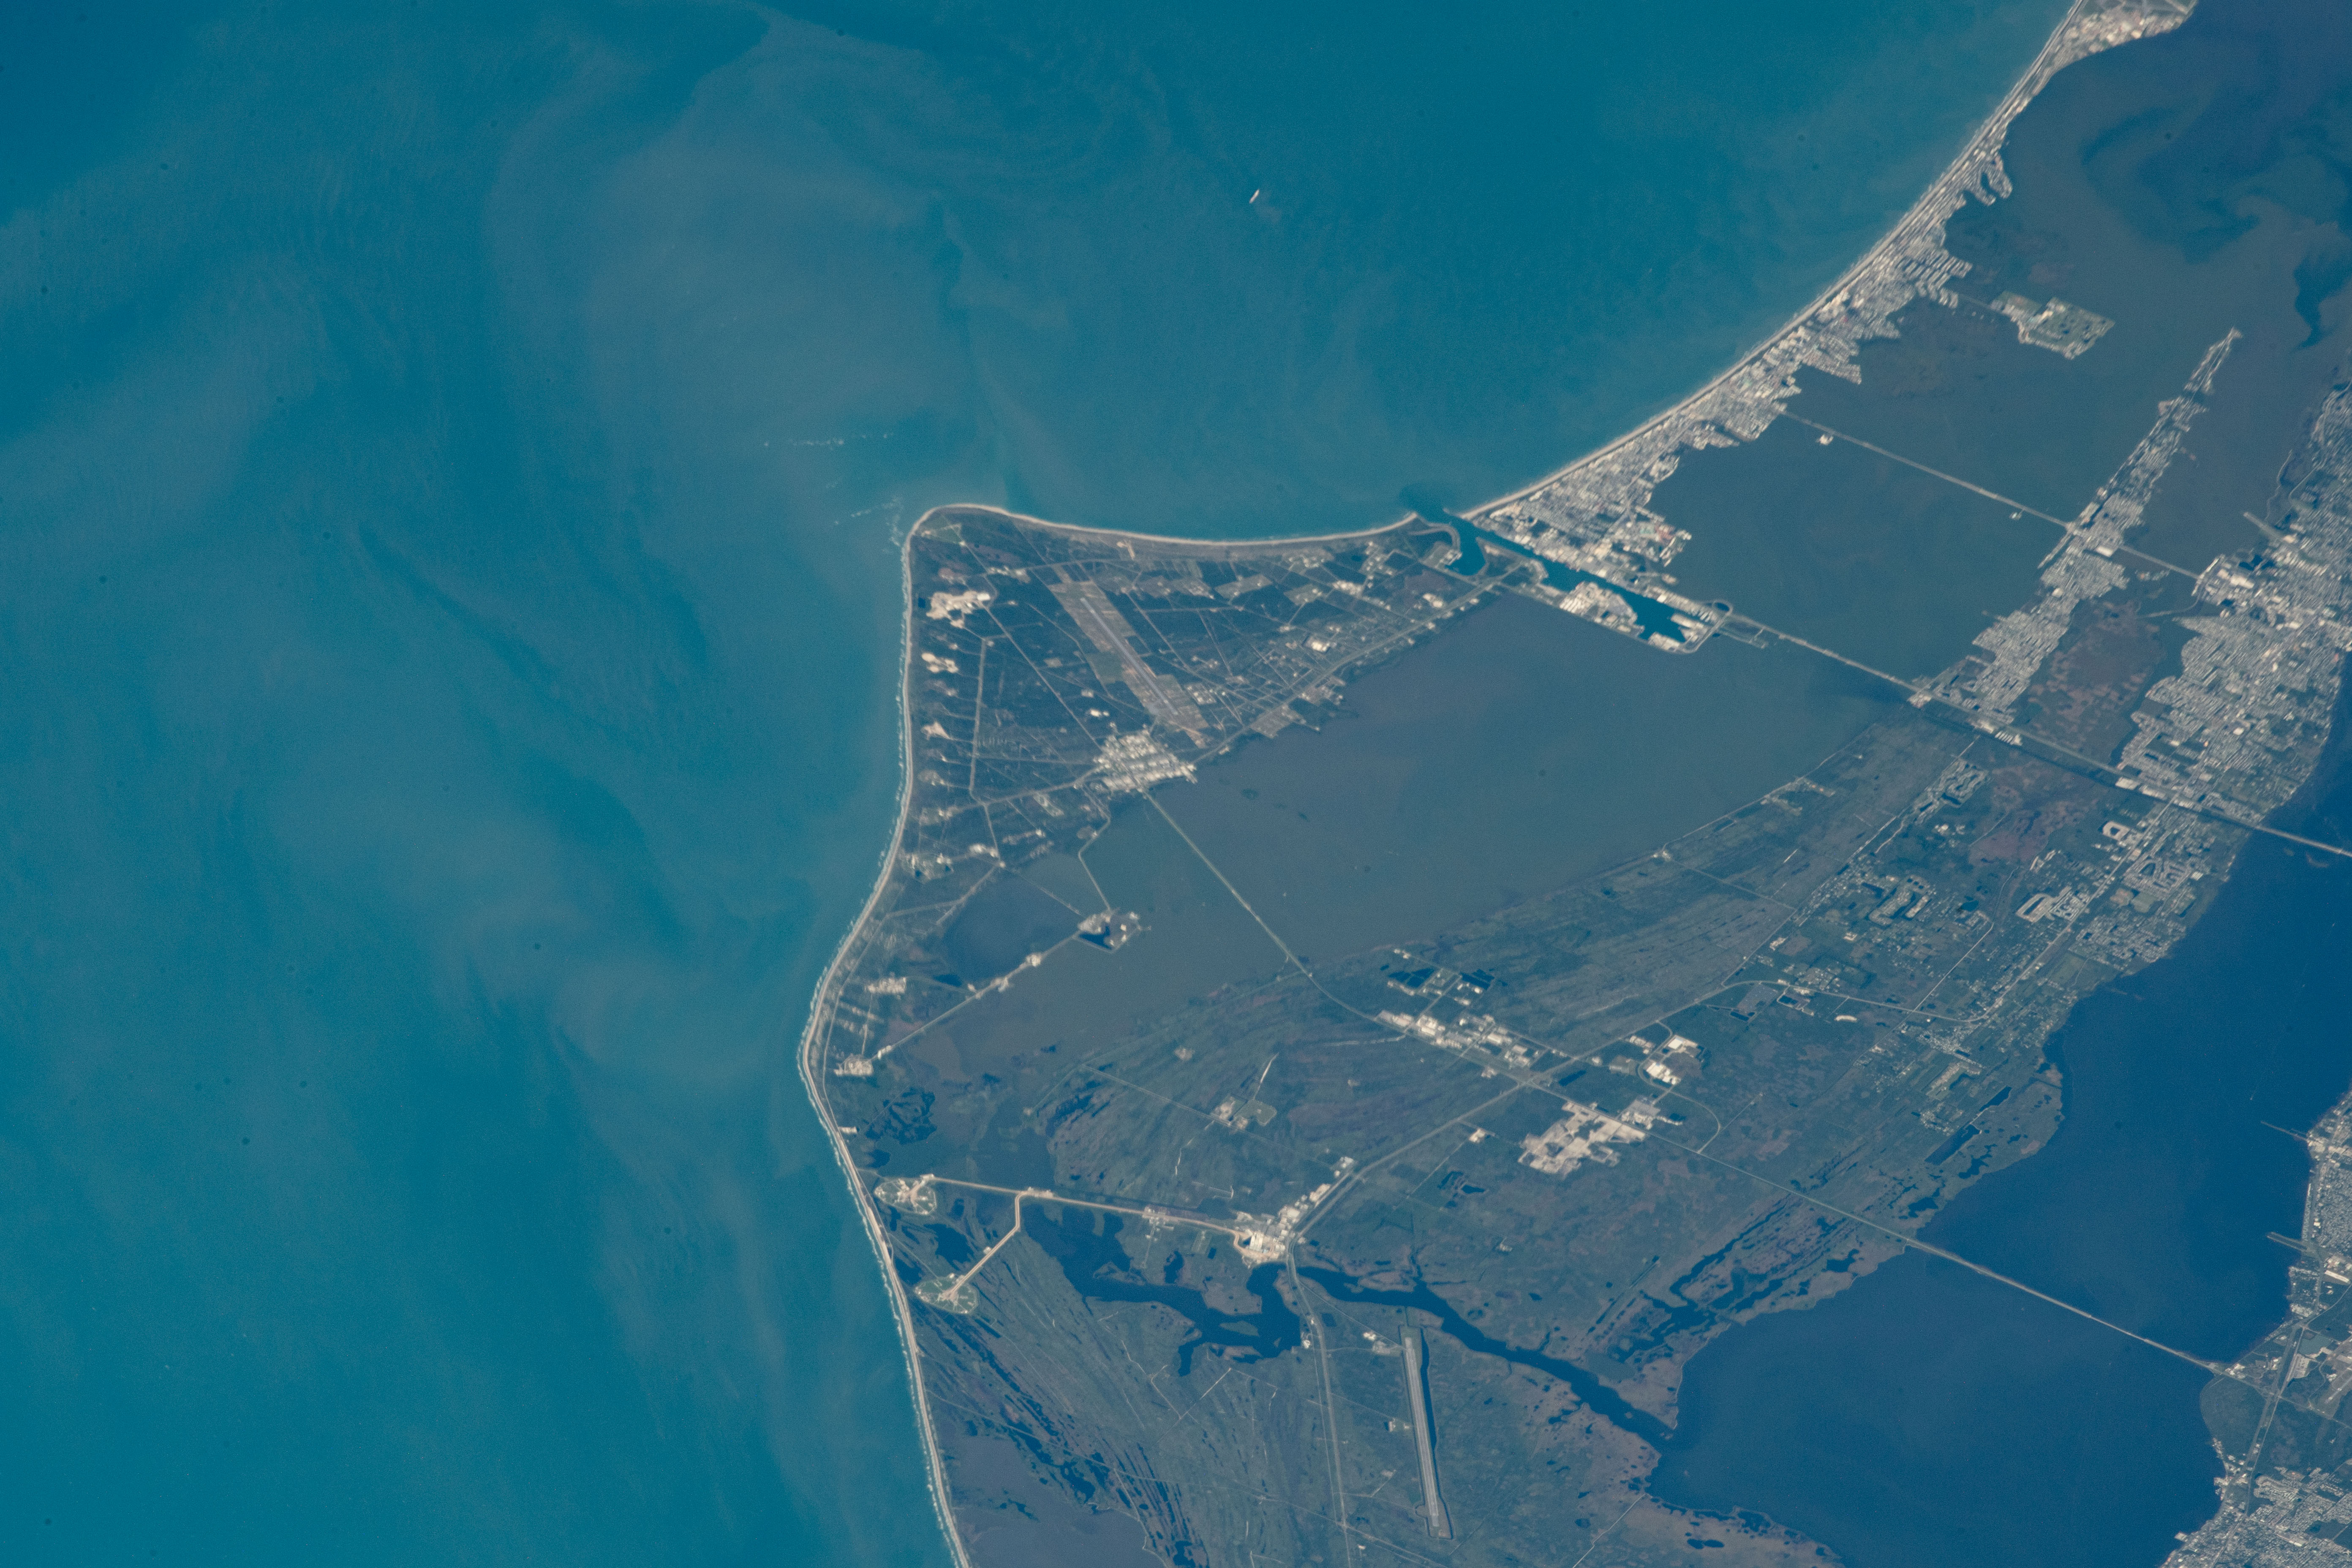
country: USA-FLORIDA
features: CAPE CANAVERAL AIR FORCE STATION, ATLANTIC OCEAN, INDIAN RIVER, KENNEDY SPACE CENTER, PORT CANAVERAL
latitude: 28.5
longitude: -80.7
